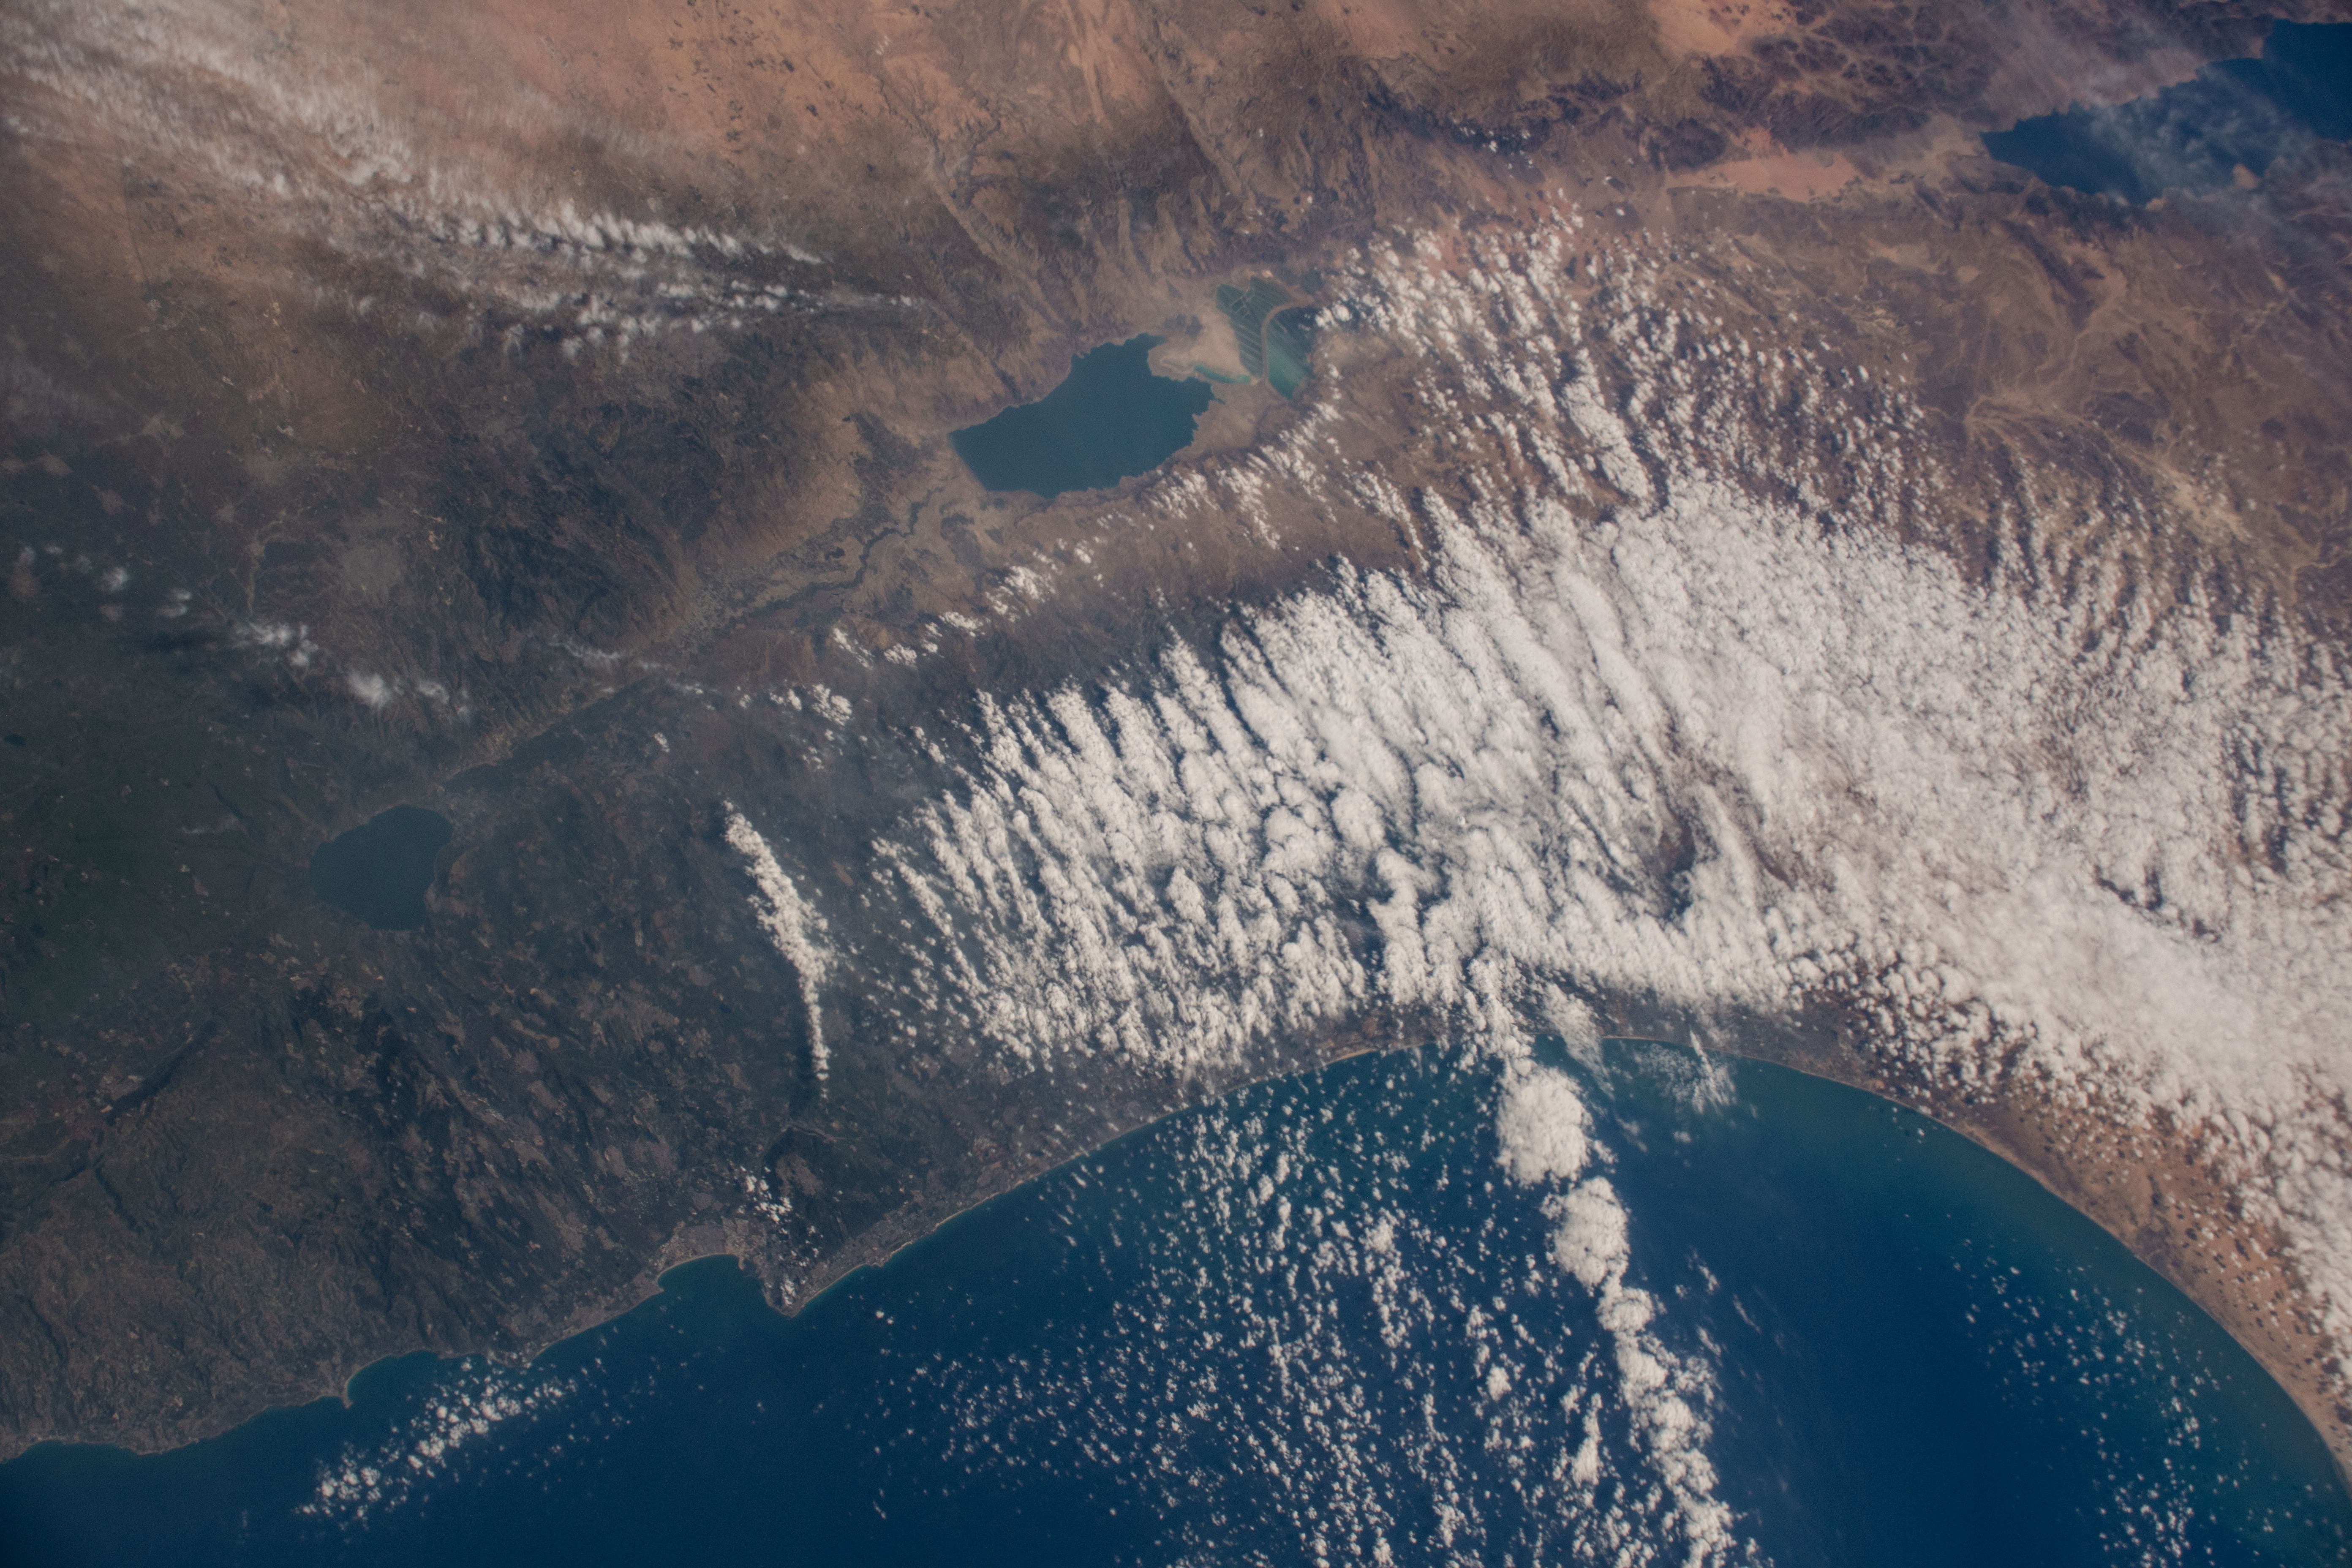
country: ISRAEL
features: DEAD SEA, MEDITERRANEAN SEA
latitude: 31.2
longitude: 34.9
